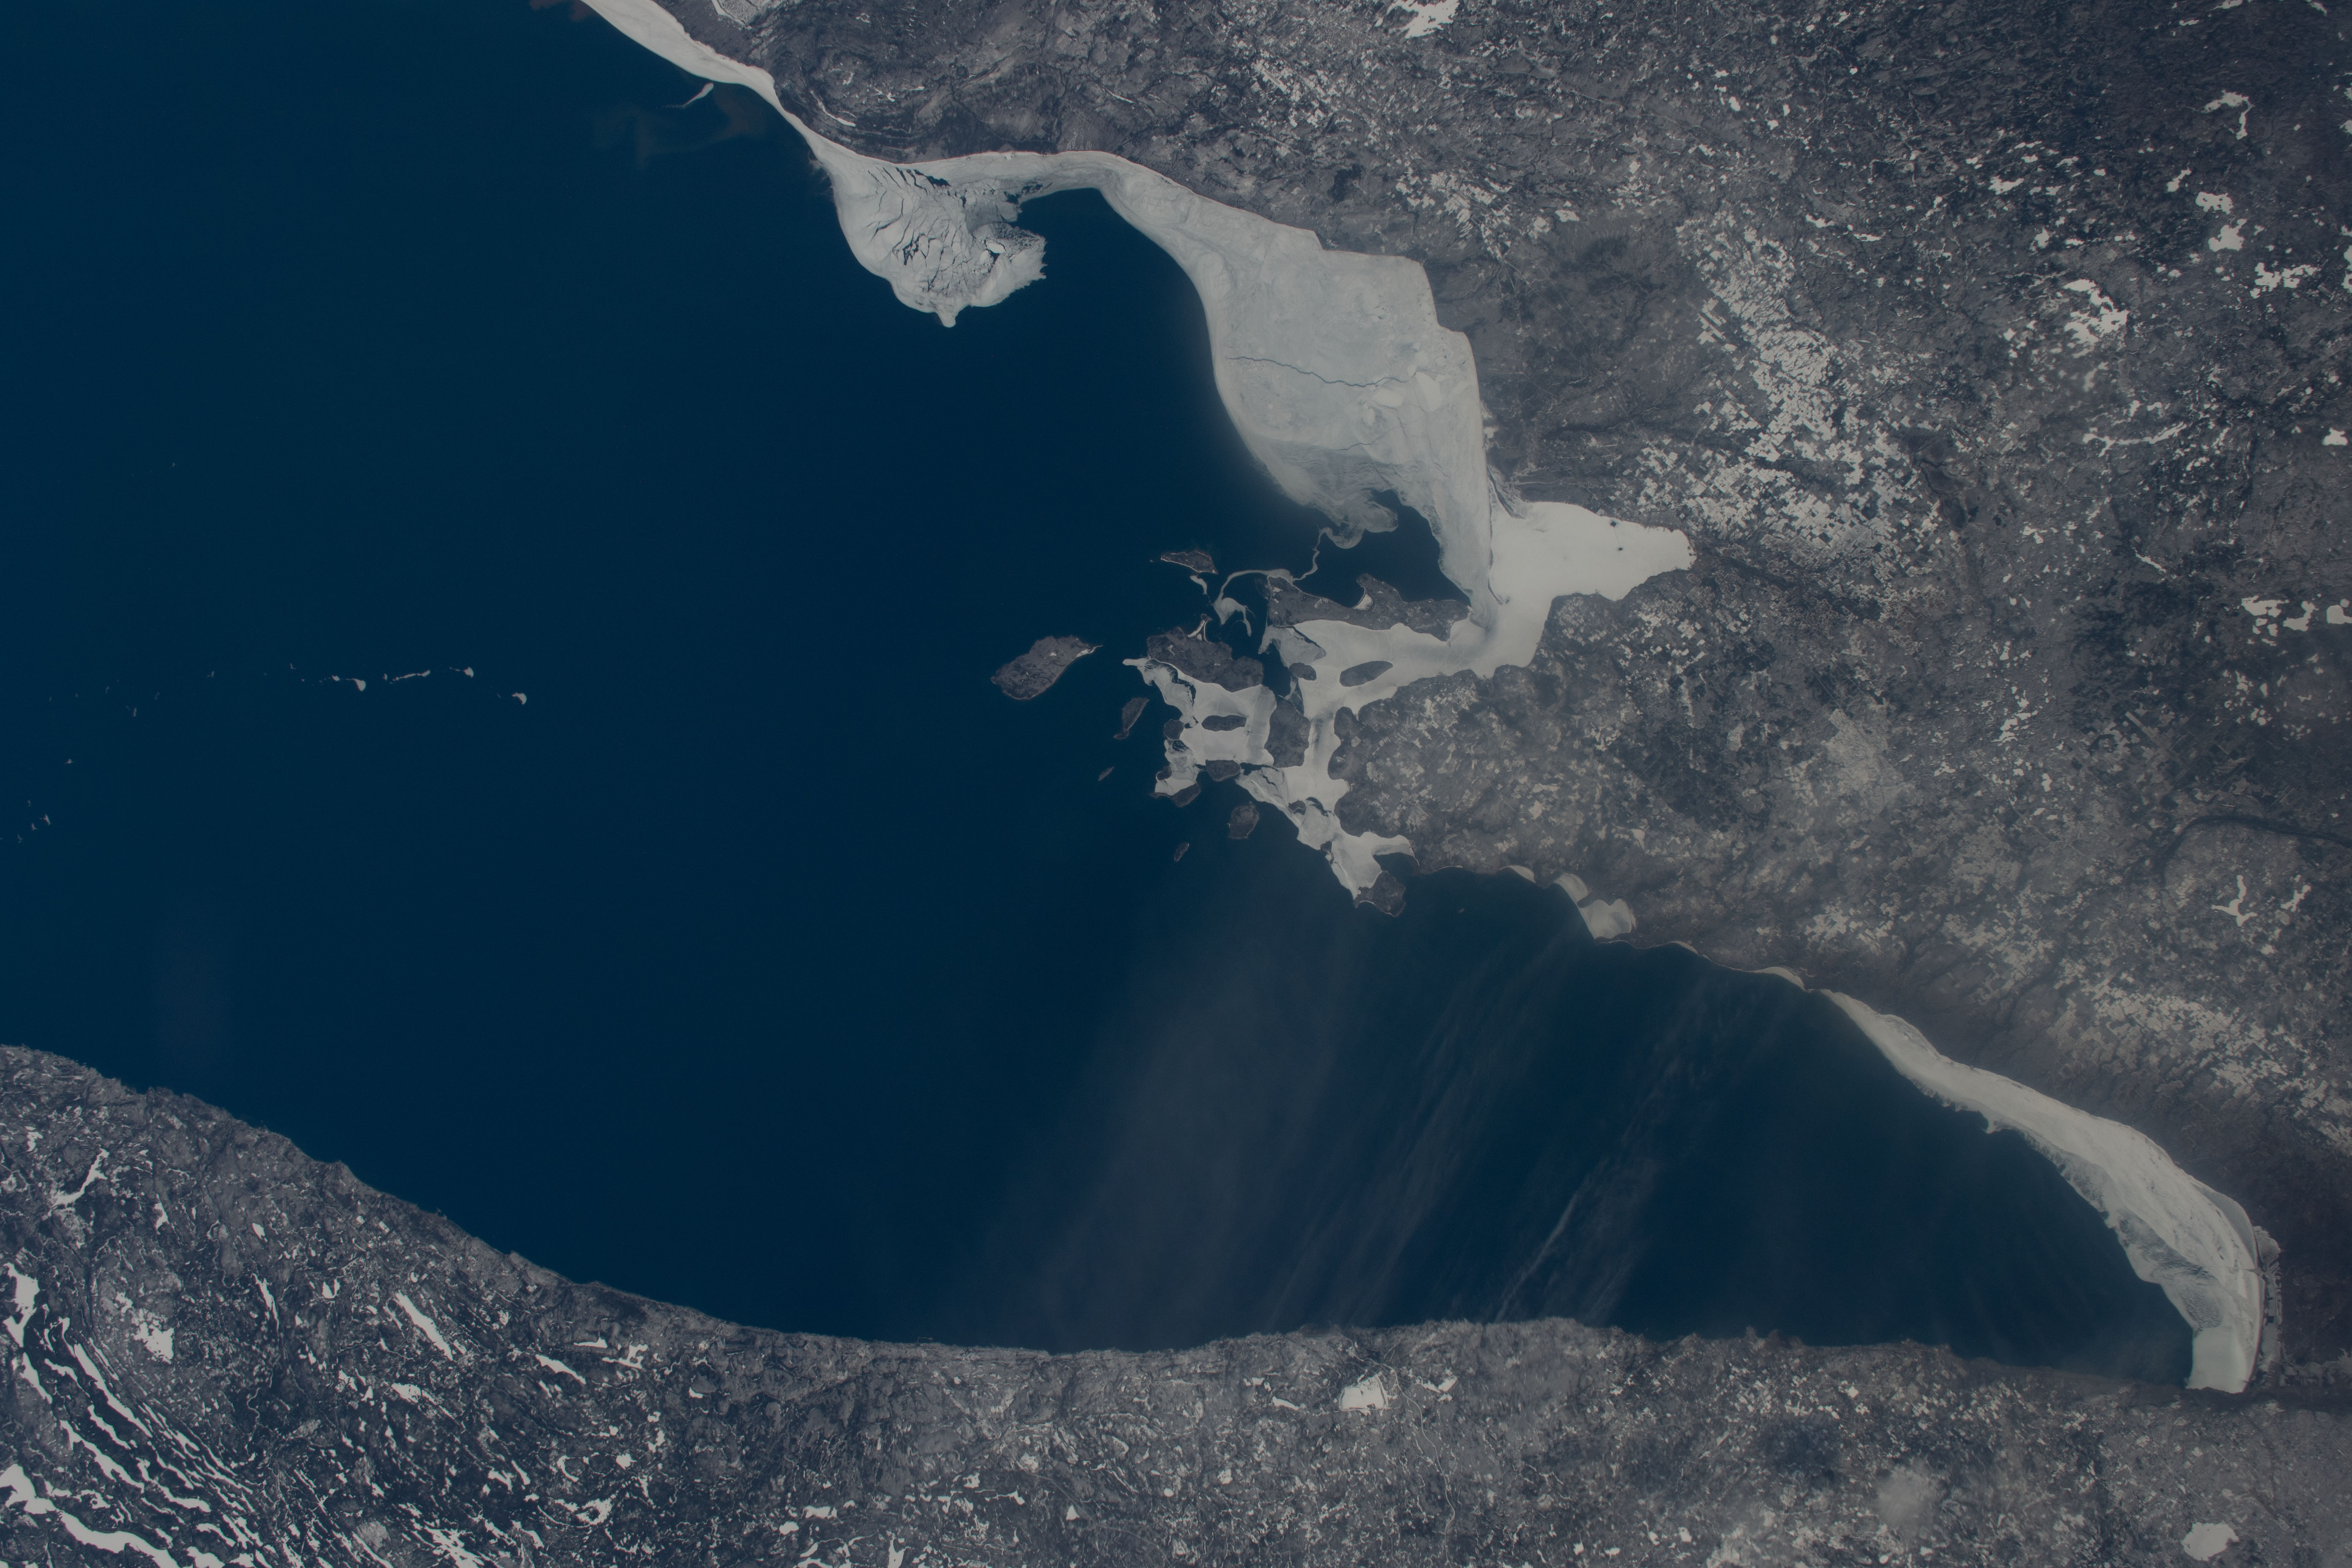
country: USA-WISCONSIN
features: APOSTLE ISLANDS, ASHLAND, DULUTH, LAKE SUPERIOR, SUPERIOR,USA
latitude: 47.0
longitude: -90.5
